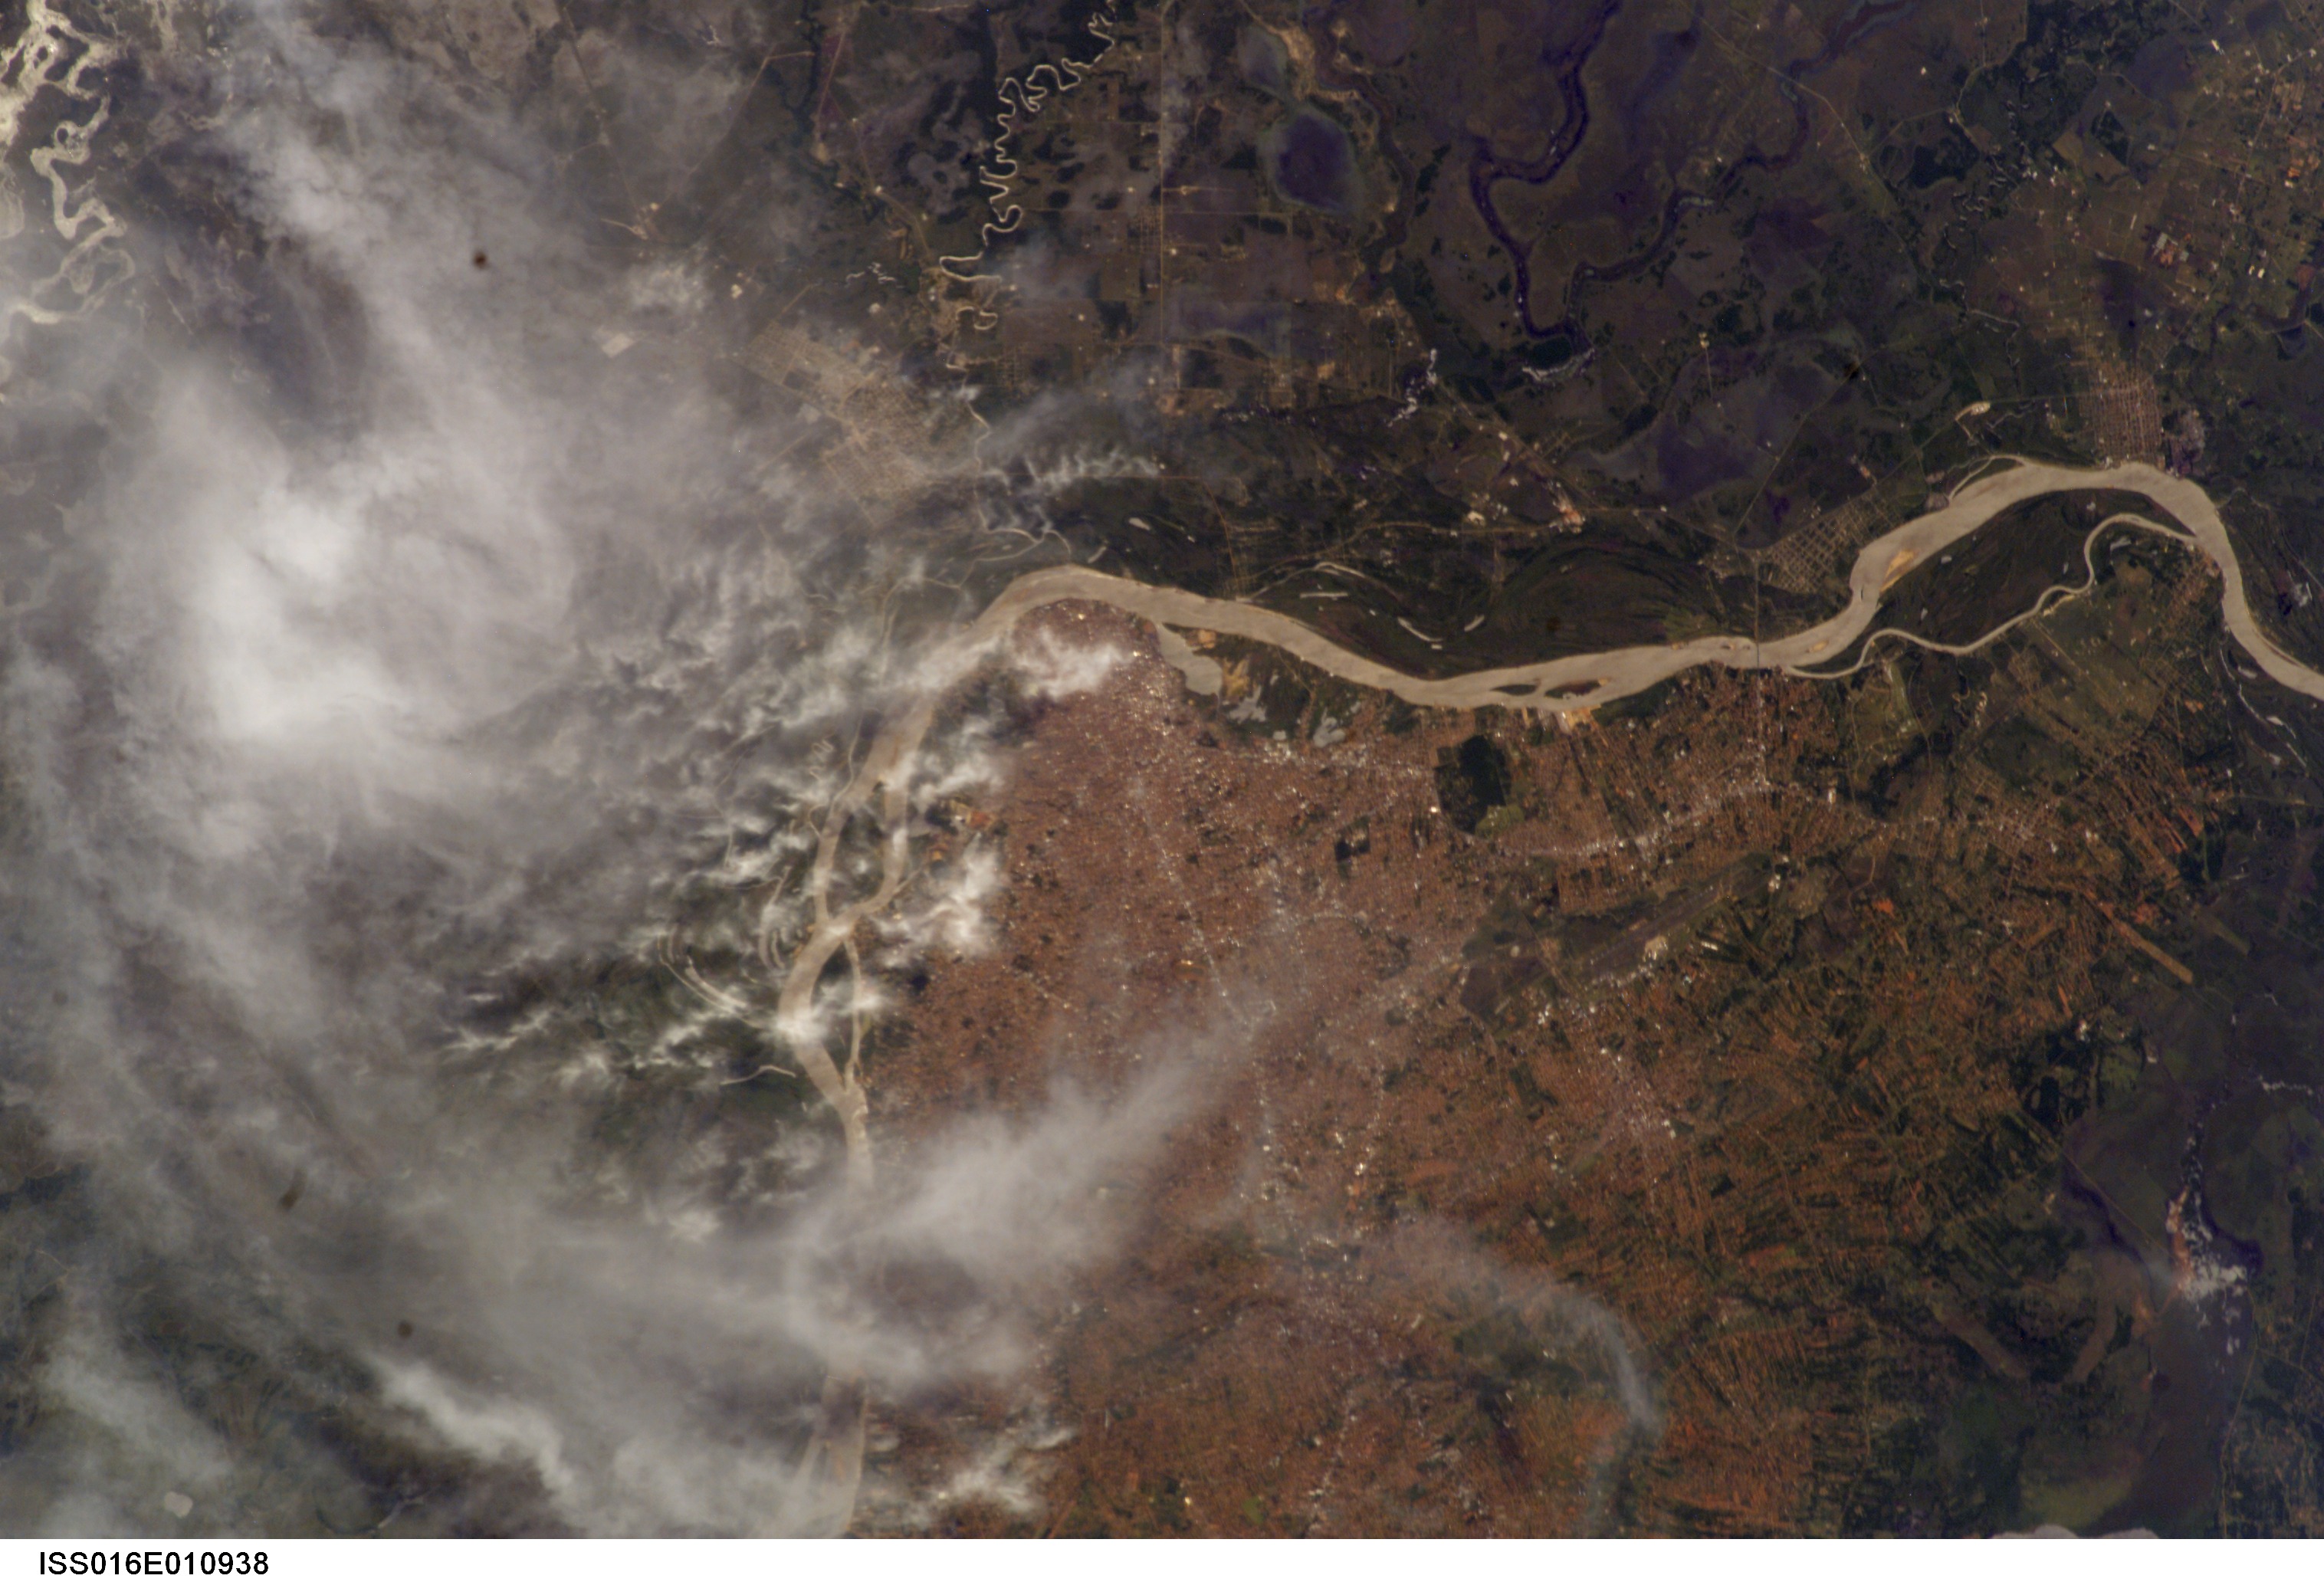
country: PARAGUAY
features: ASUNCION, PARAGUAY R.
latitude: -25.5
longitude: -57.5
